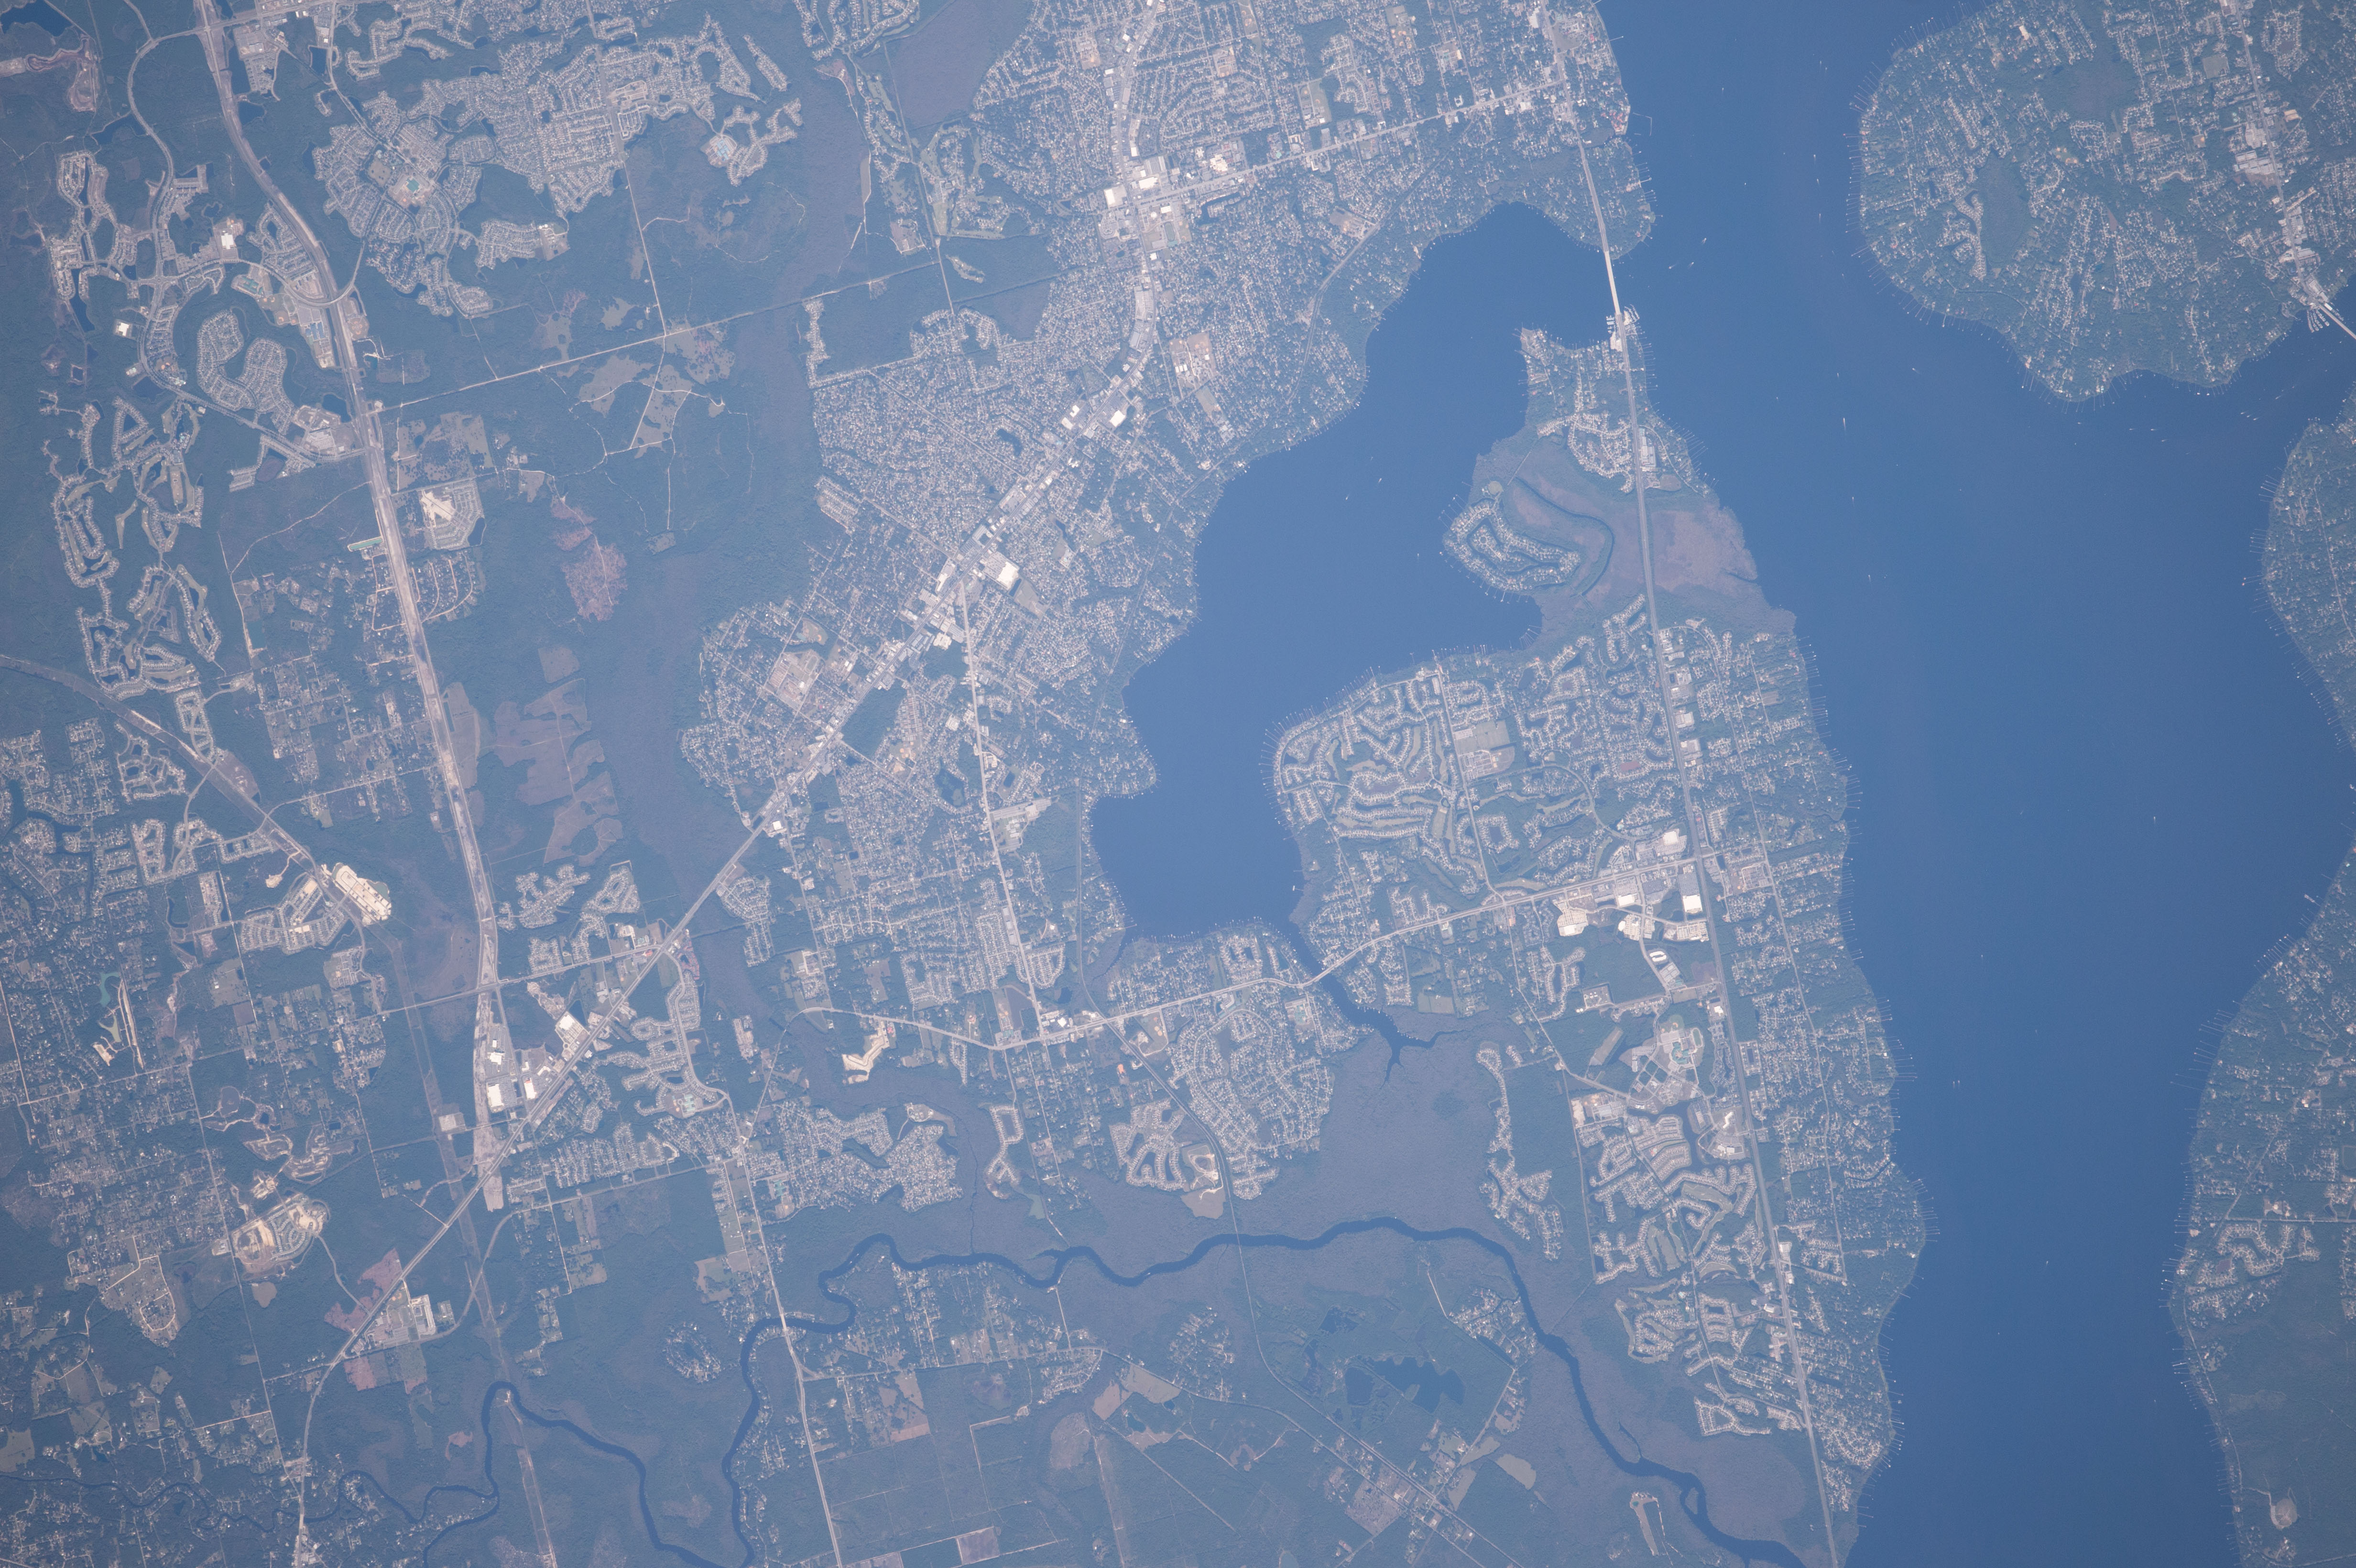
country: USA-FLORIDA
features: ST JOHNS R., DOCTORS L., LAKESIDE FLORIDA
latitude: 30.1
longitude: -81.8
